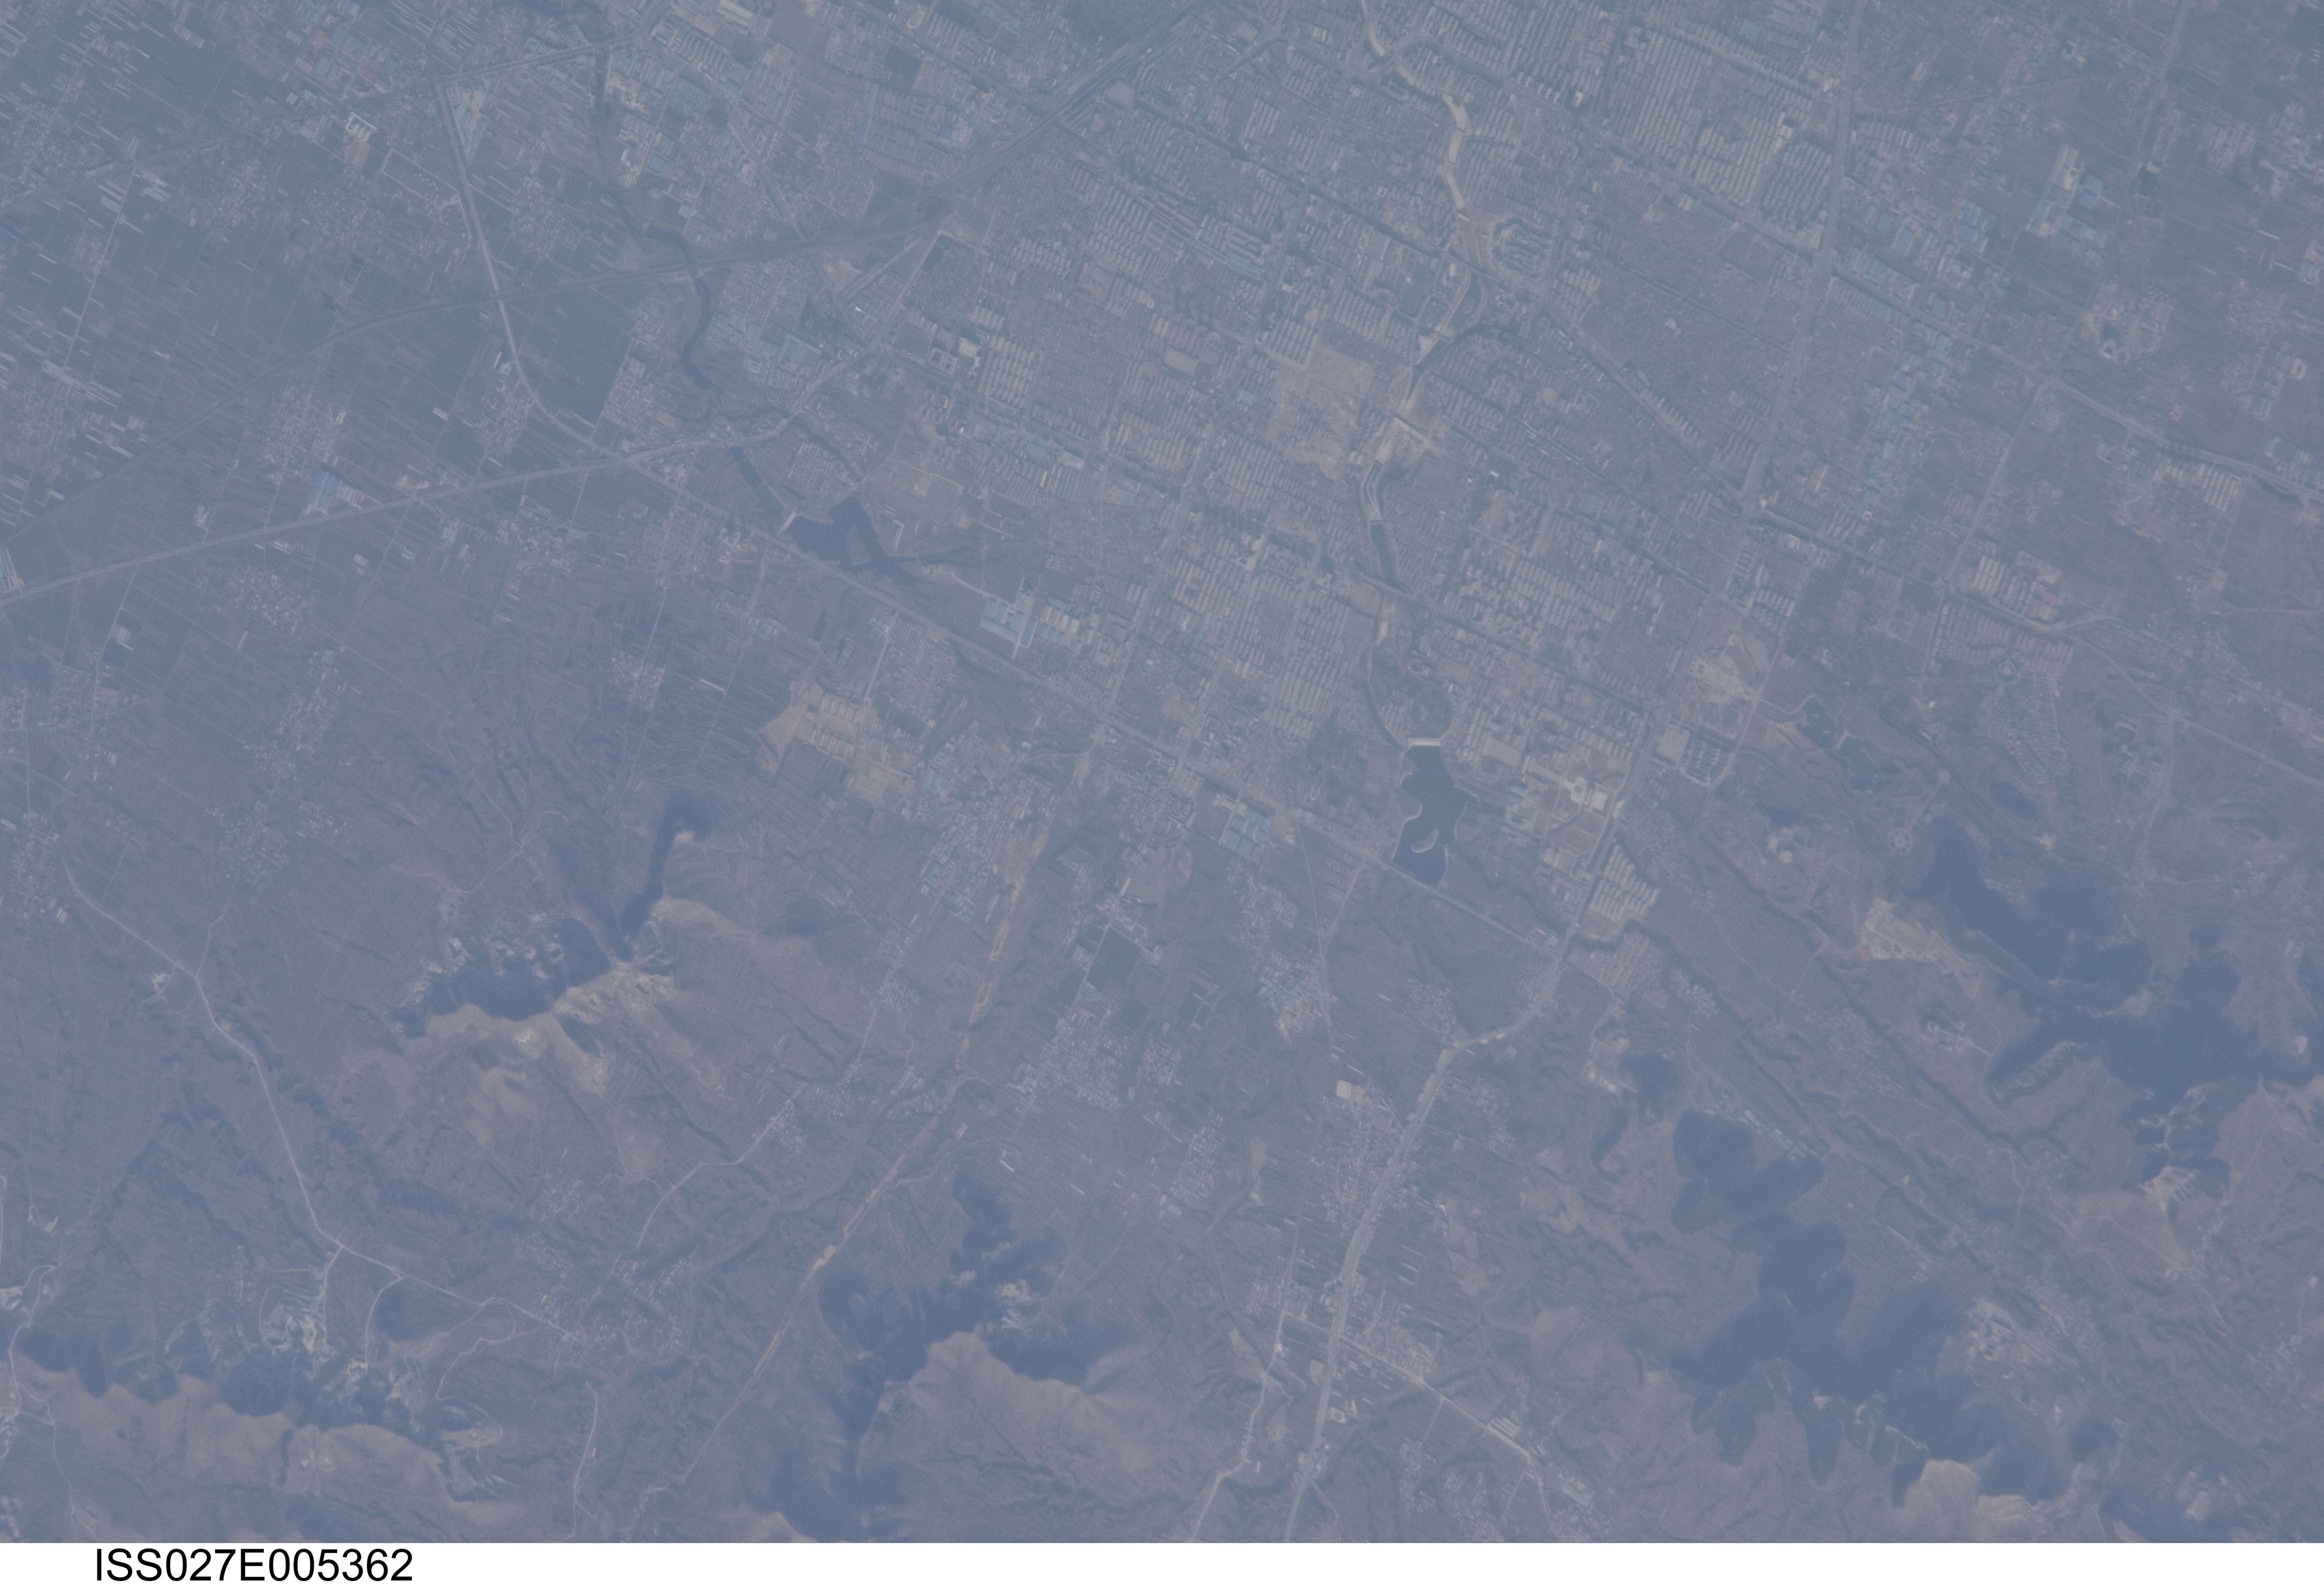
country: CHINA
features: WESTERN YIDU, ROADS, RES., HILLS, FOR.
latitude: 36.7
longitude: 118.4
